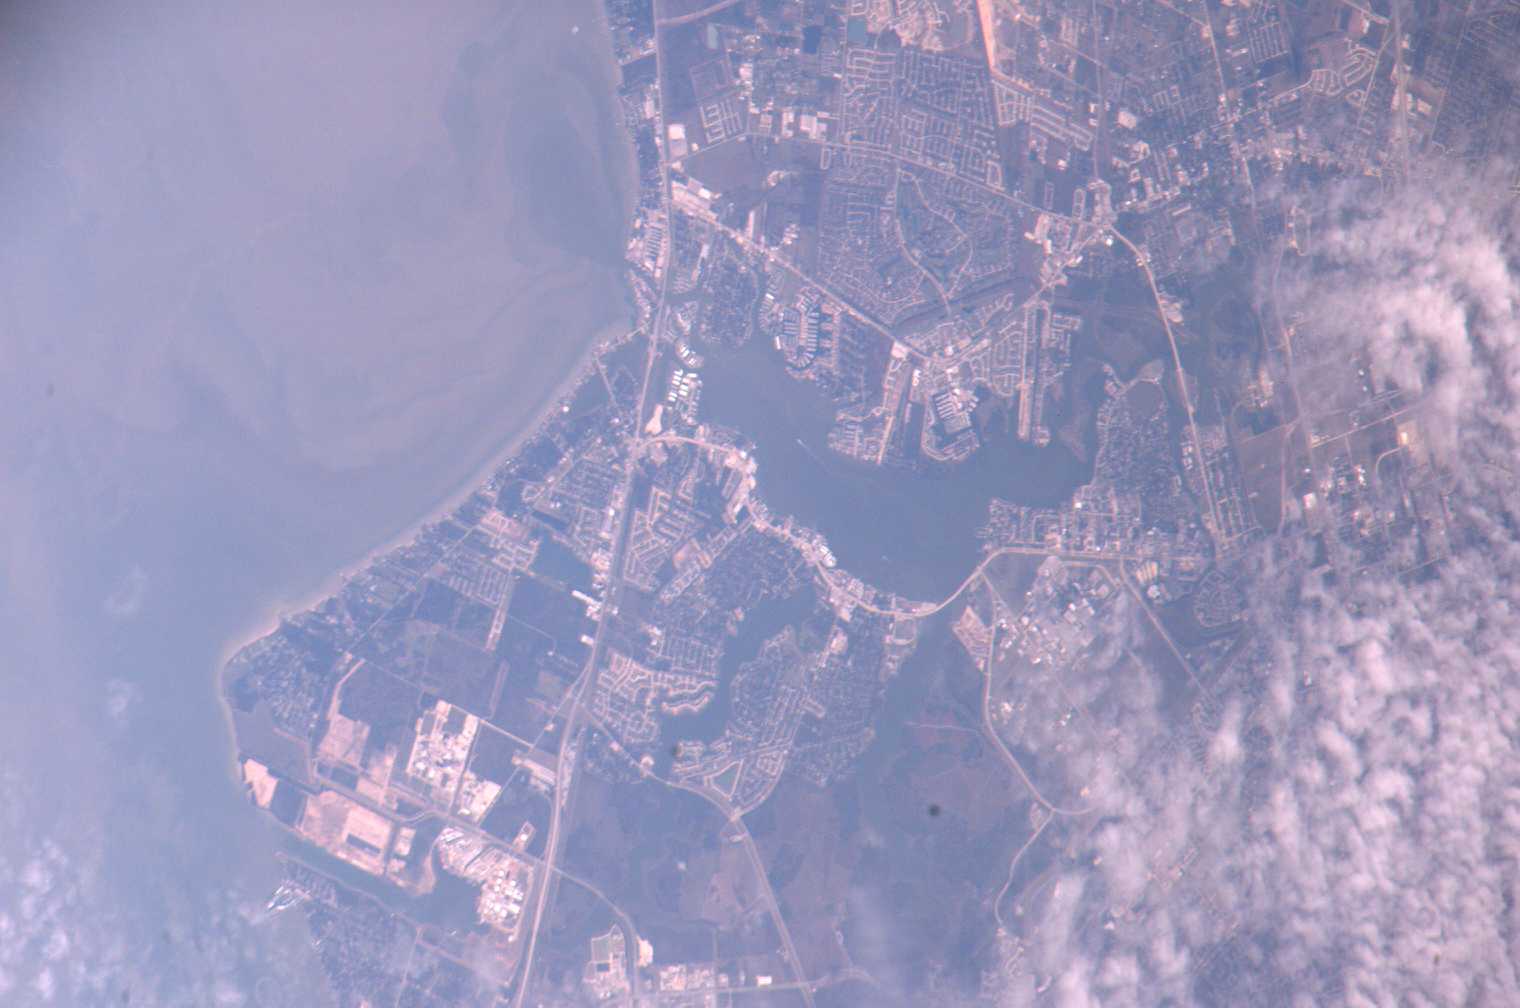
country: USA-TEXAS
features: CLEAR L., KEMAH, GALVESTON BAY
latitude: 29.6
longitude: -95.1
